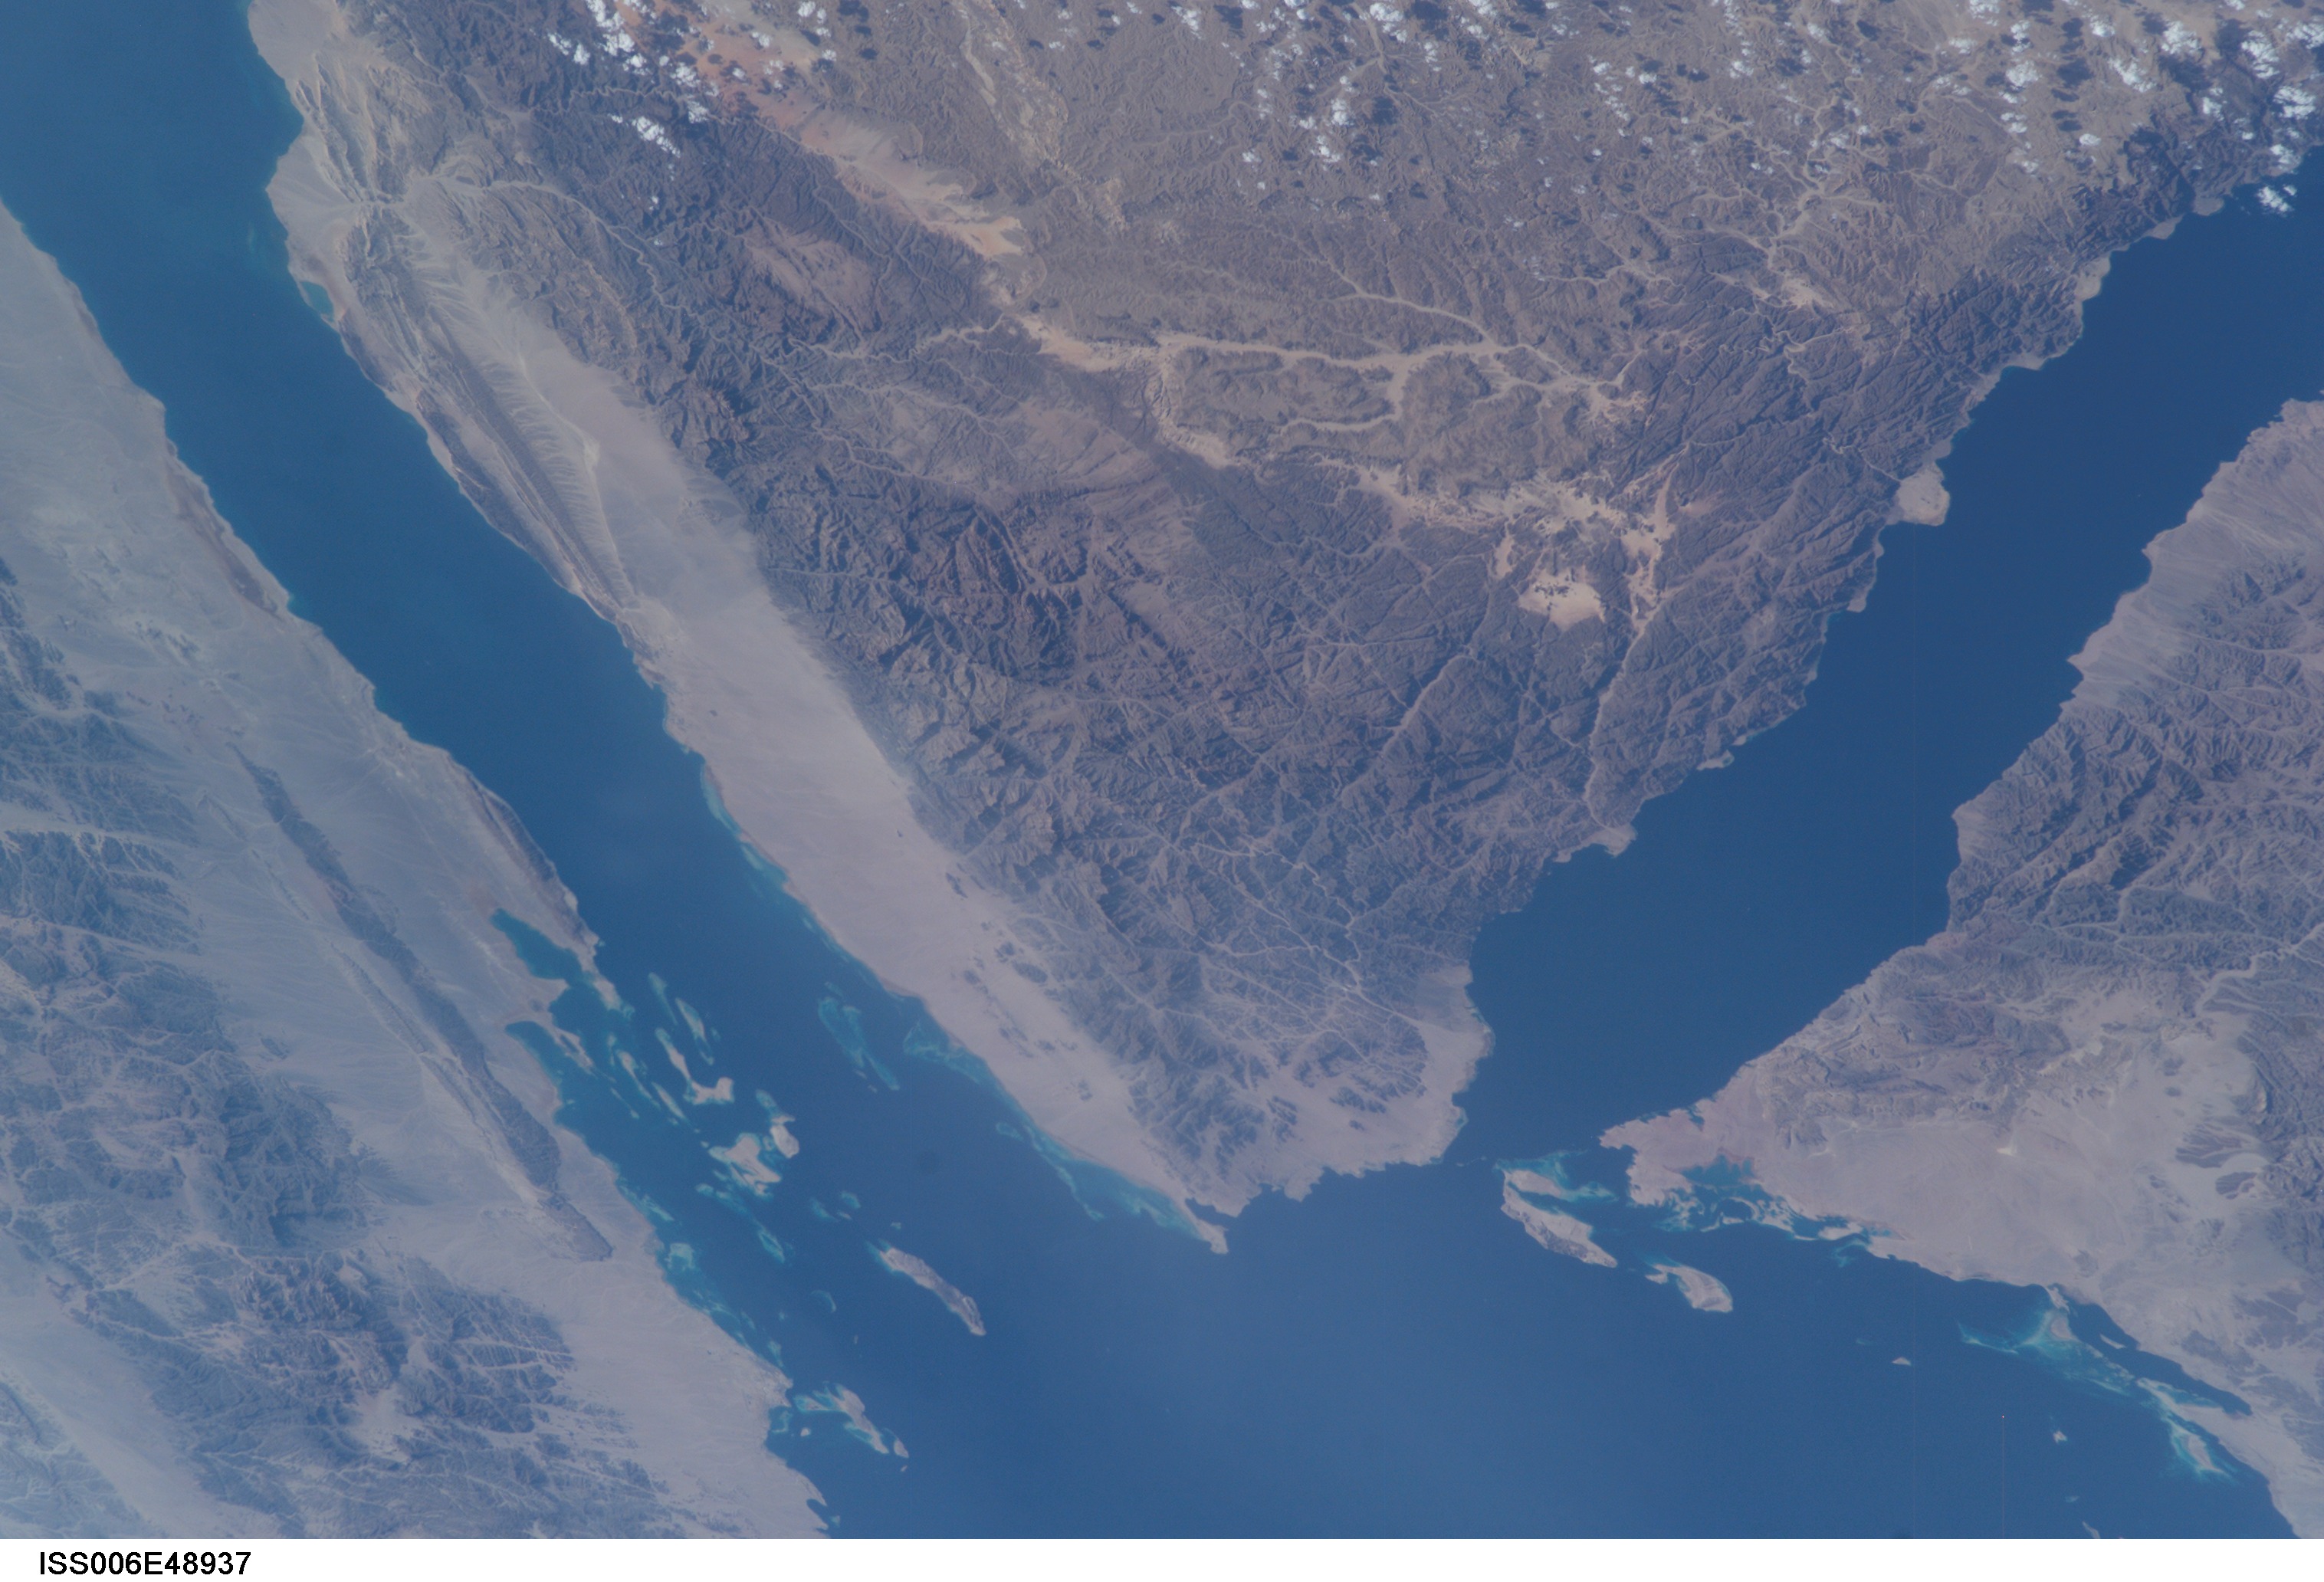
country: EGYPT
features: SINAI PENINSULA, GULF OF SUEZ
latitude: 28.5
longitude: 34.0
